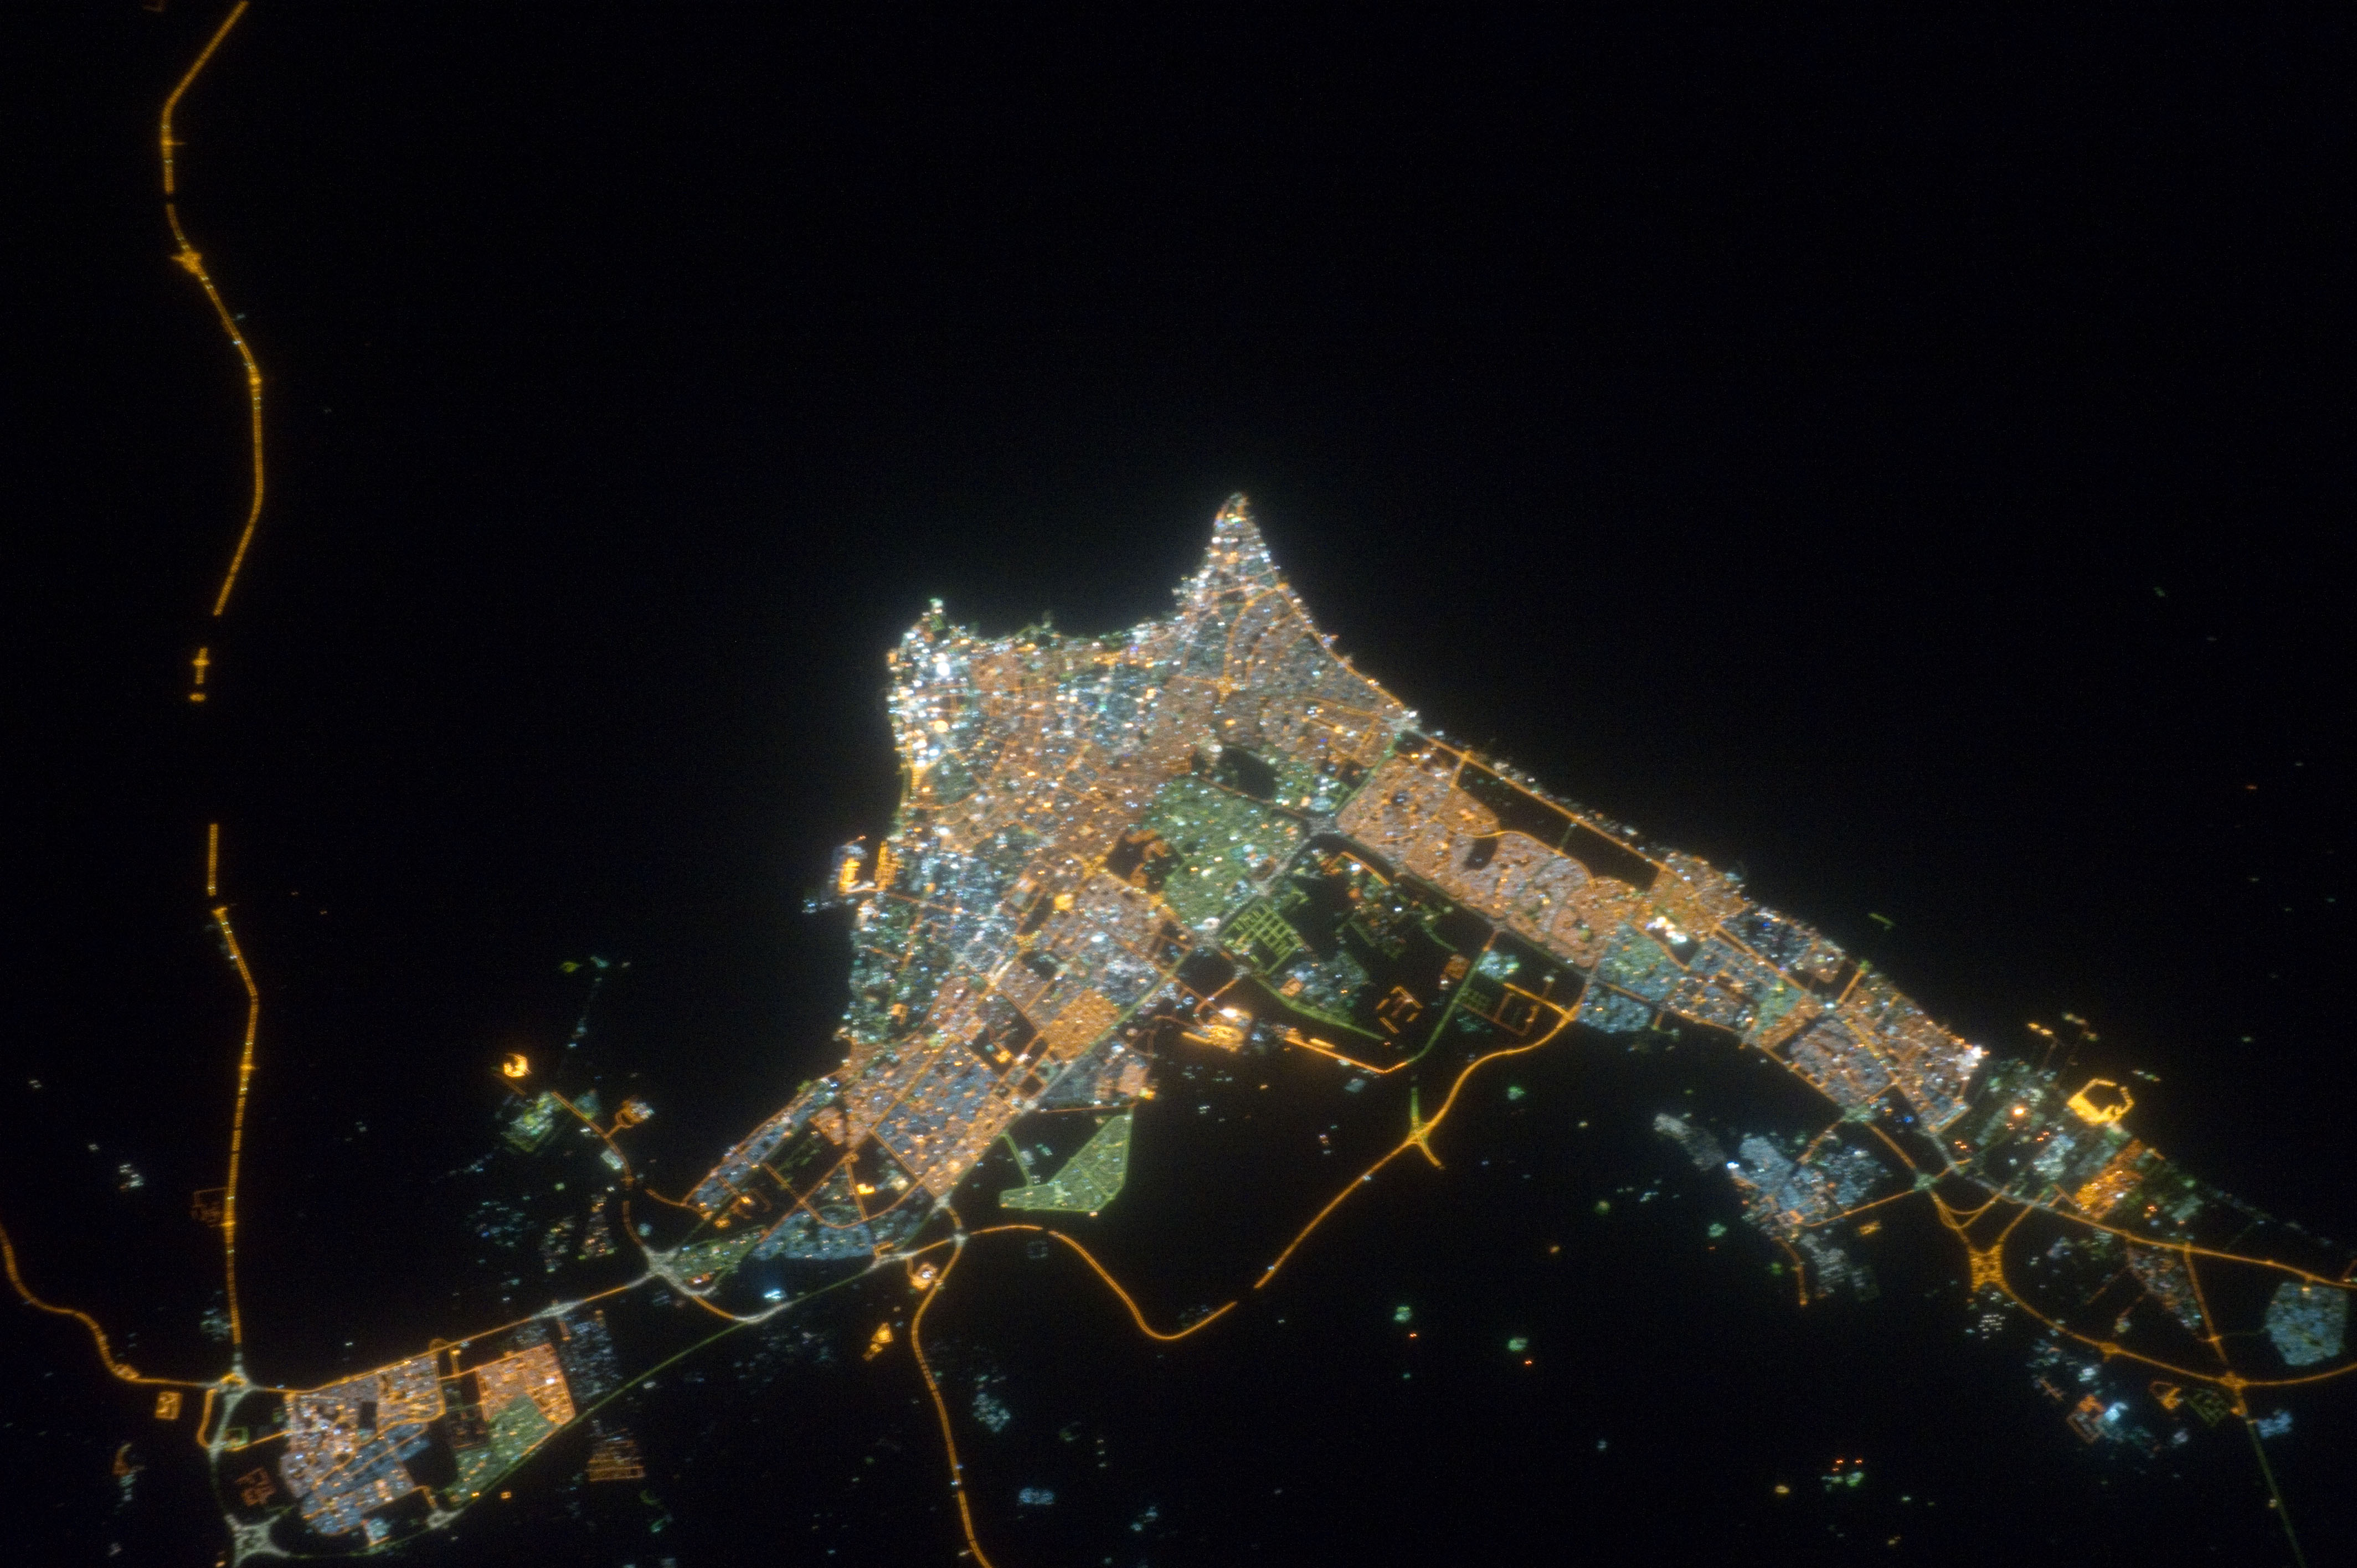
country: KUWAIT
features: KUWAIT CITY AT NIGHT, ROADS, SHIP PORTS
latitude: 29.3
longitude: 48.0
